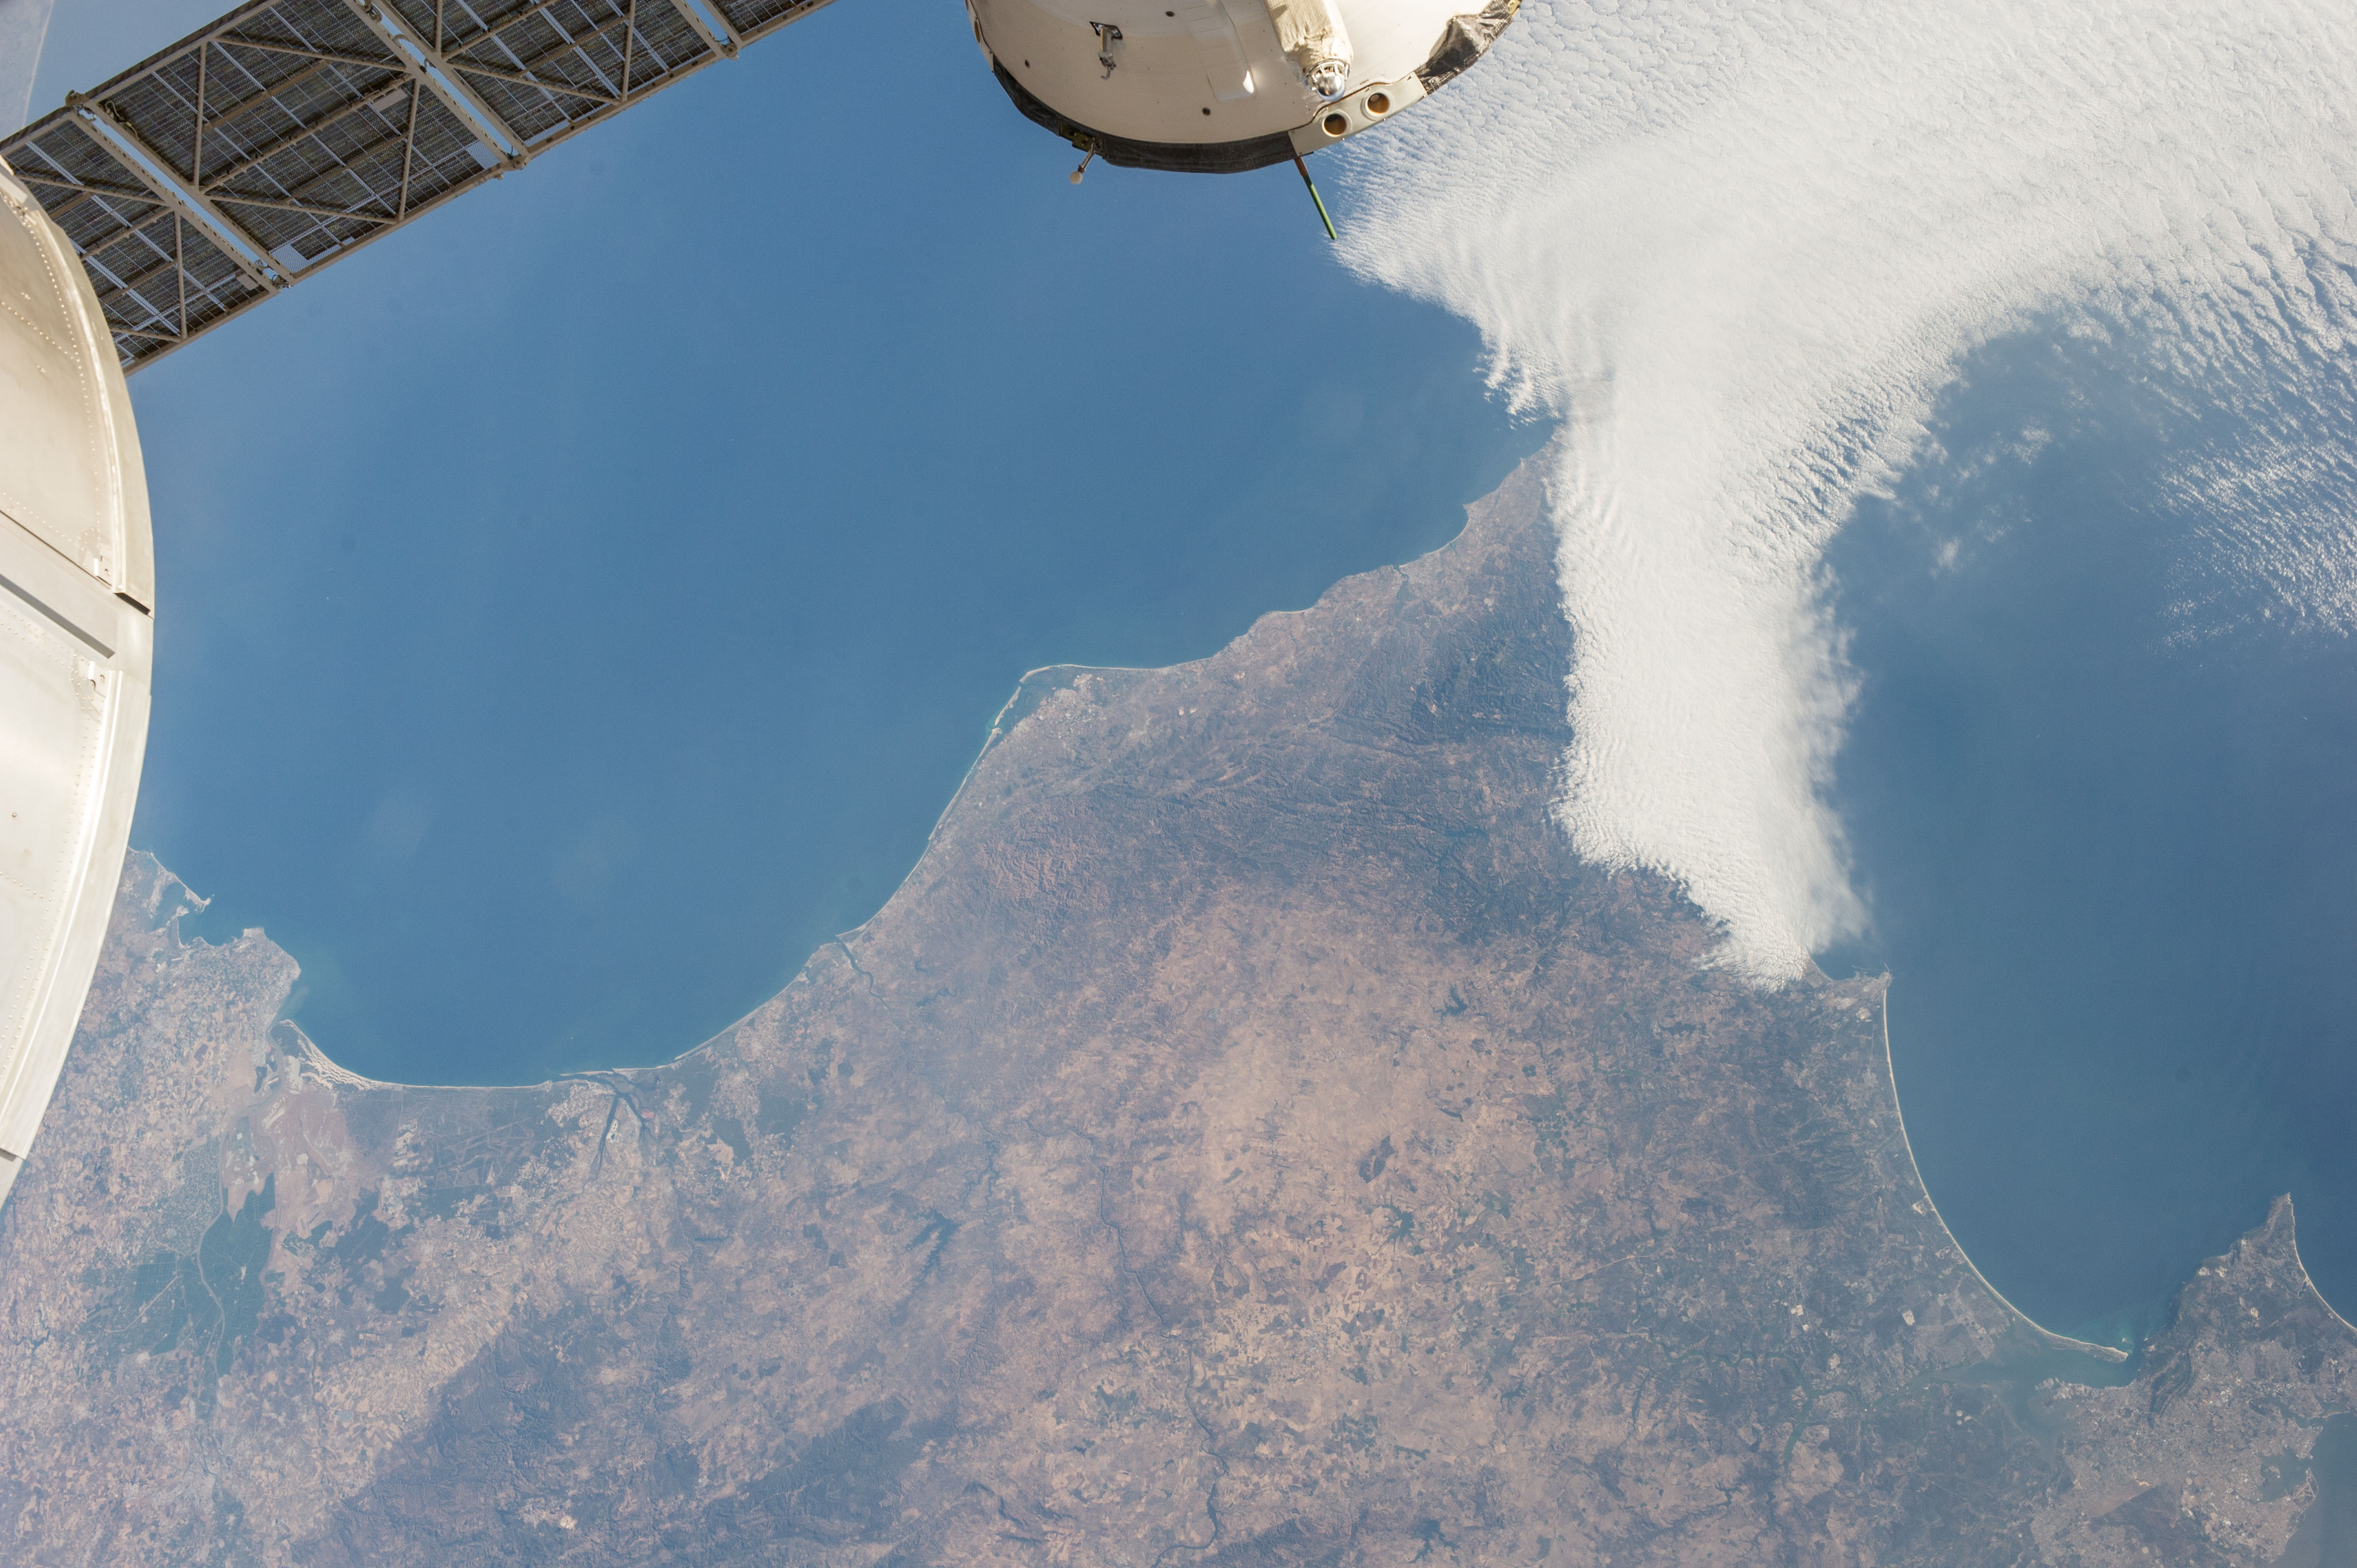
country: PORTUGAL
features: TAGUS RIVER, LISBON, SETUBAL MUNICIPALY, ATLANTIC OCEAN
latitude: 37.6
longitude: -8.2
